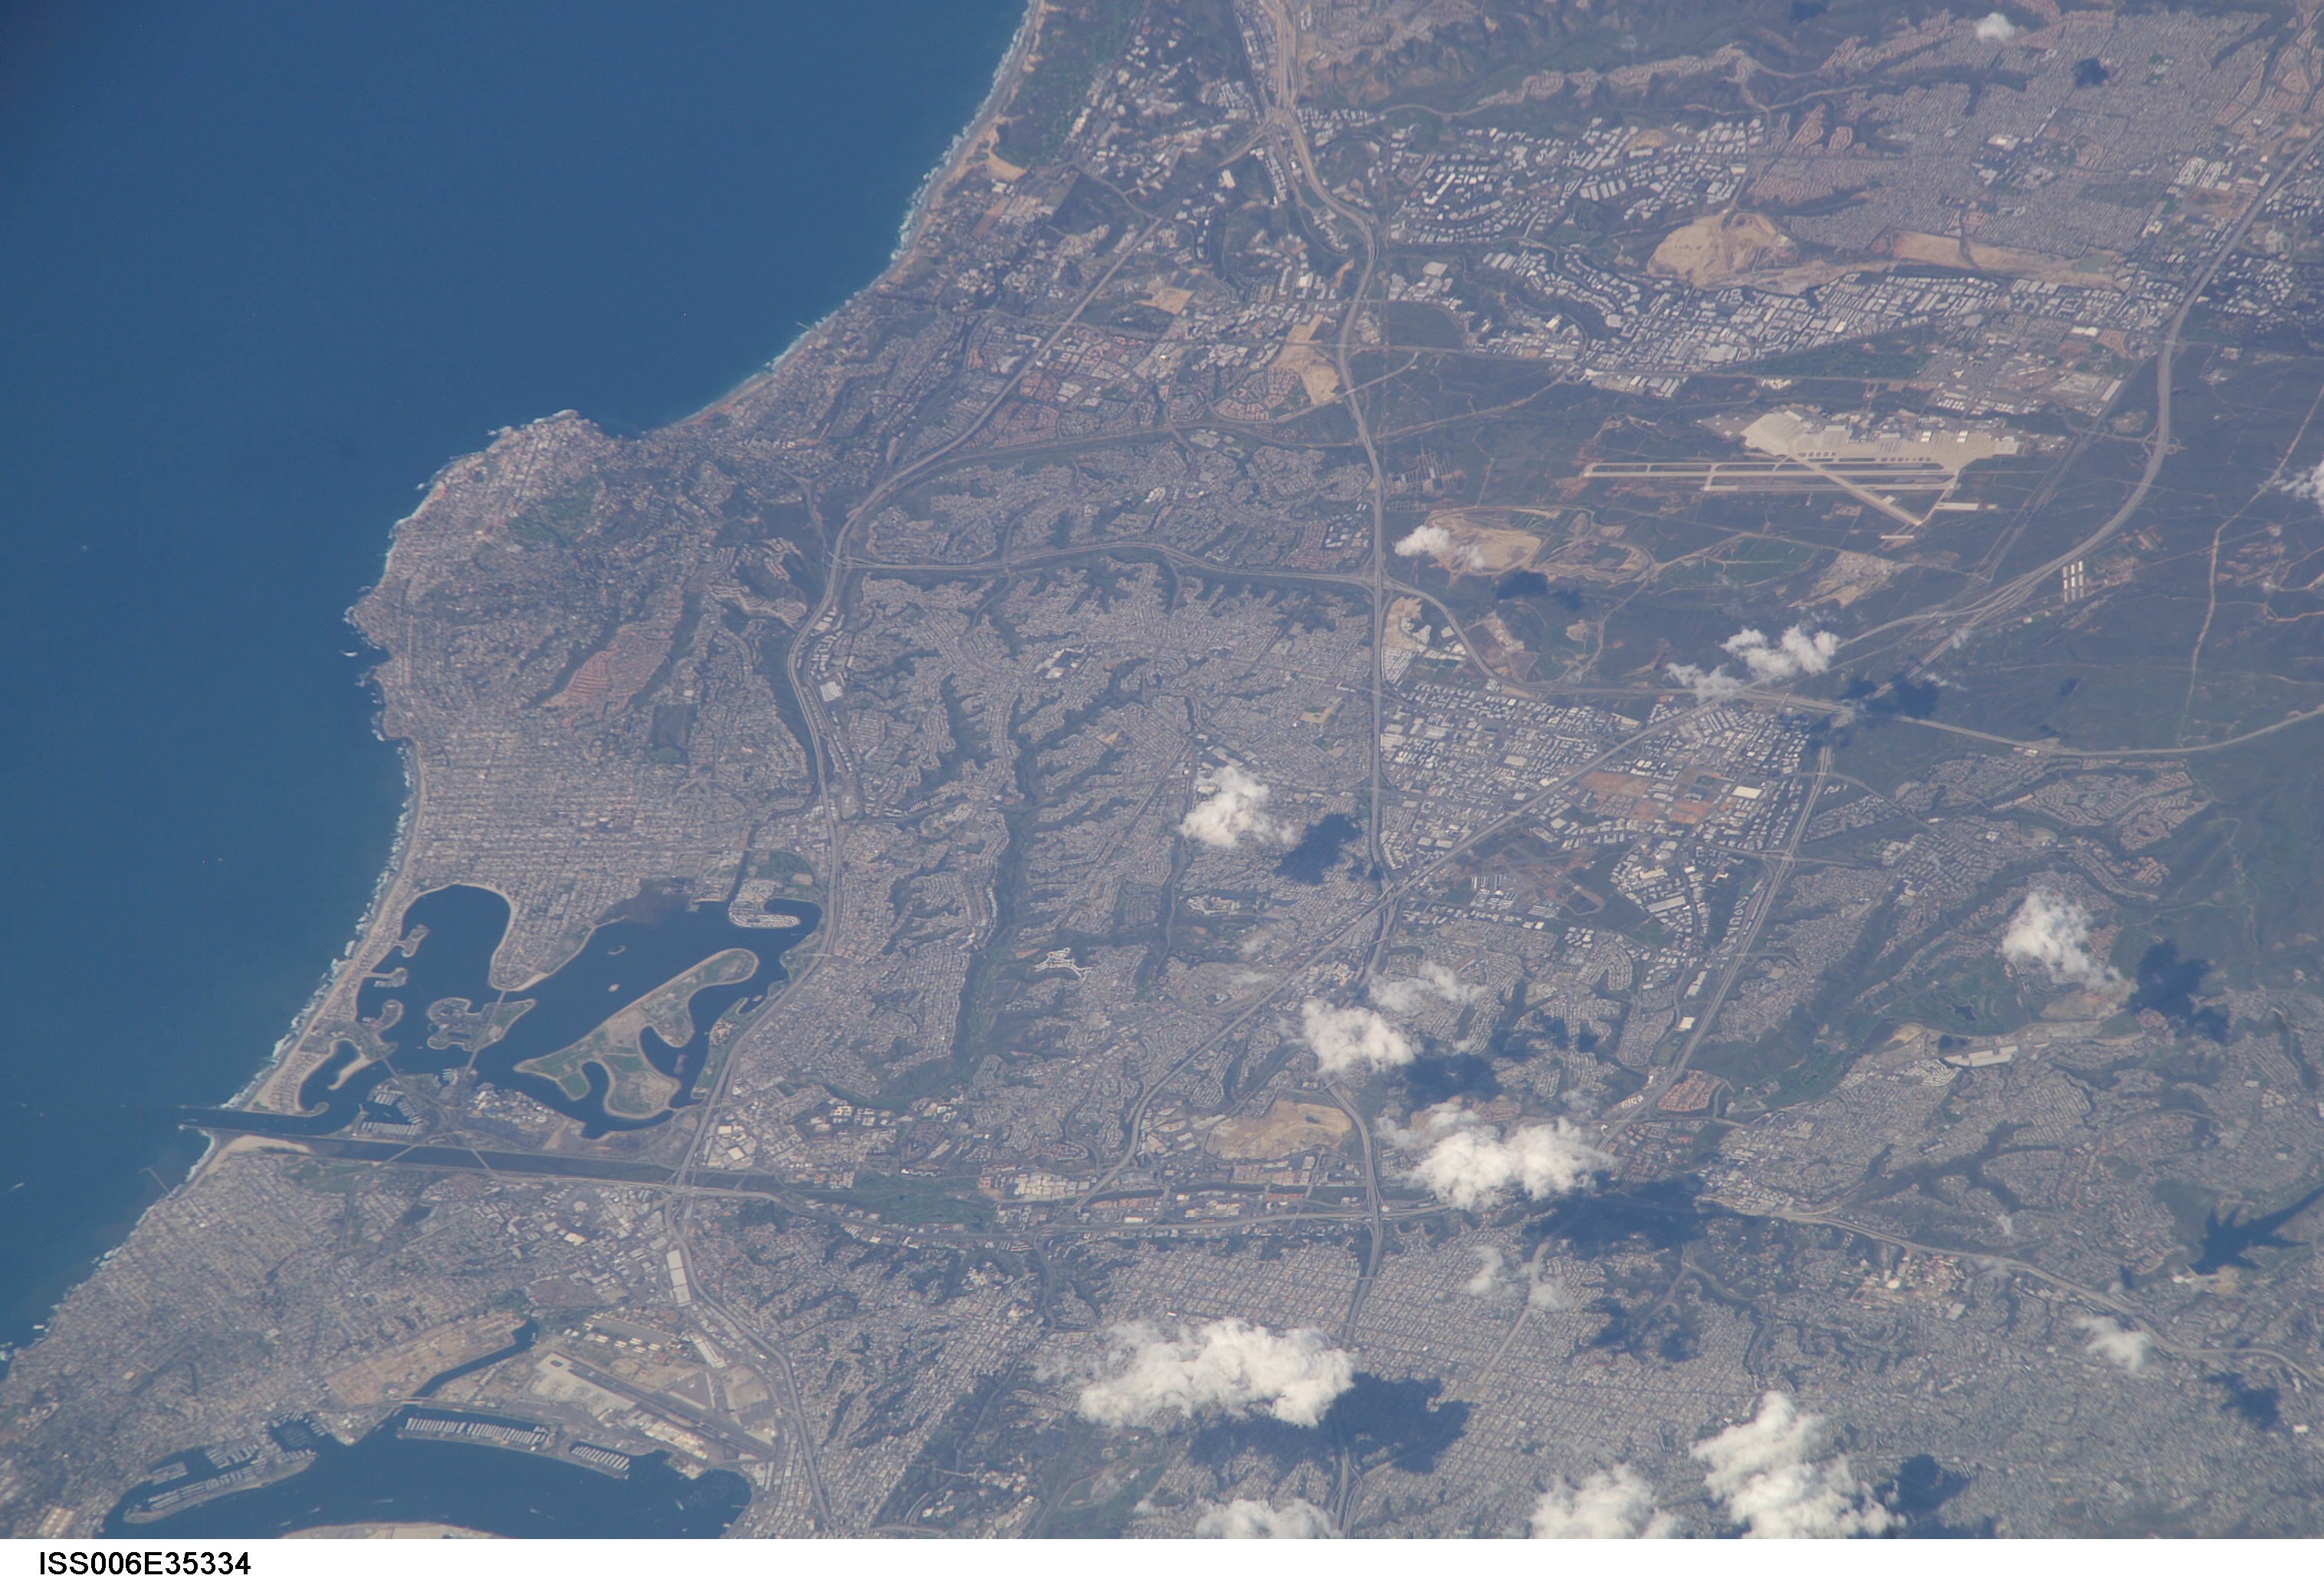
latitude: 32.8
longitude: -117.3
